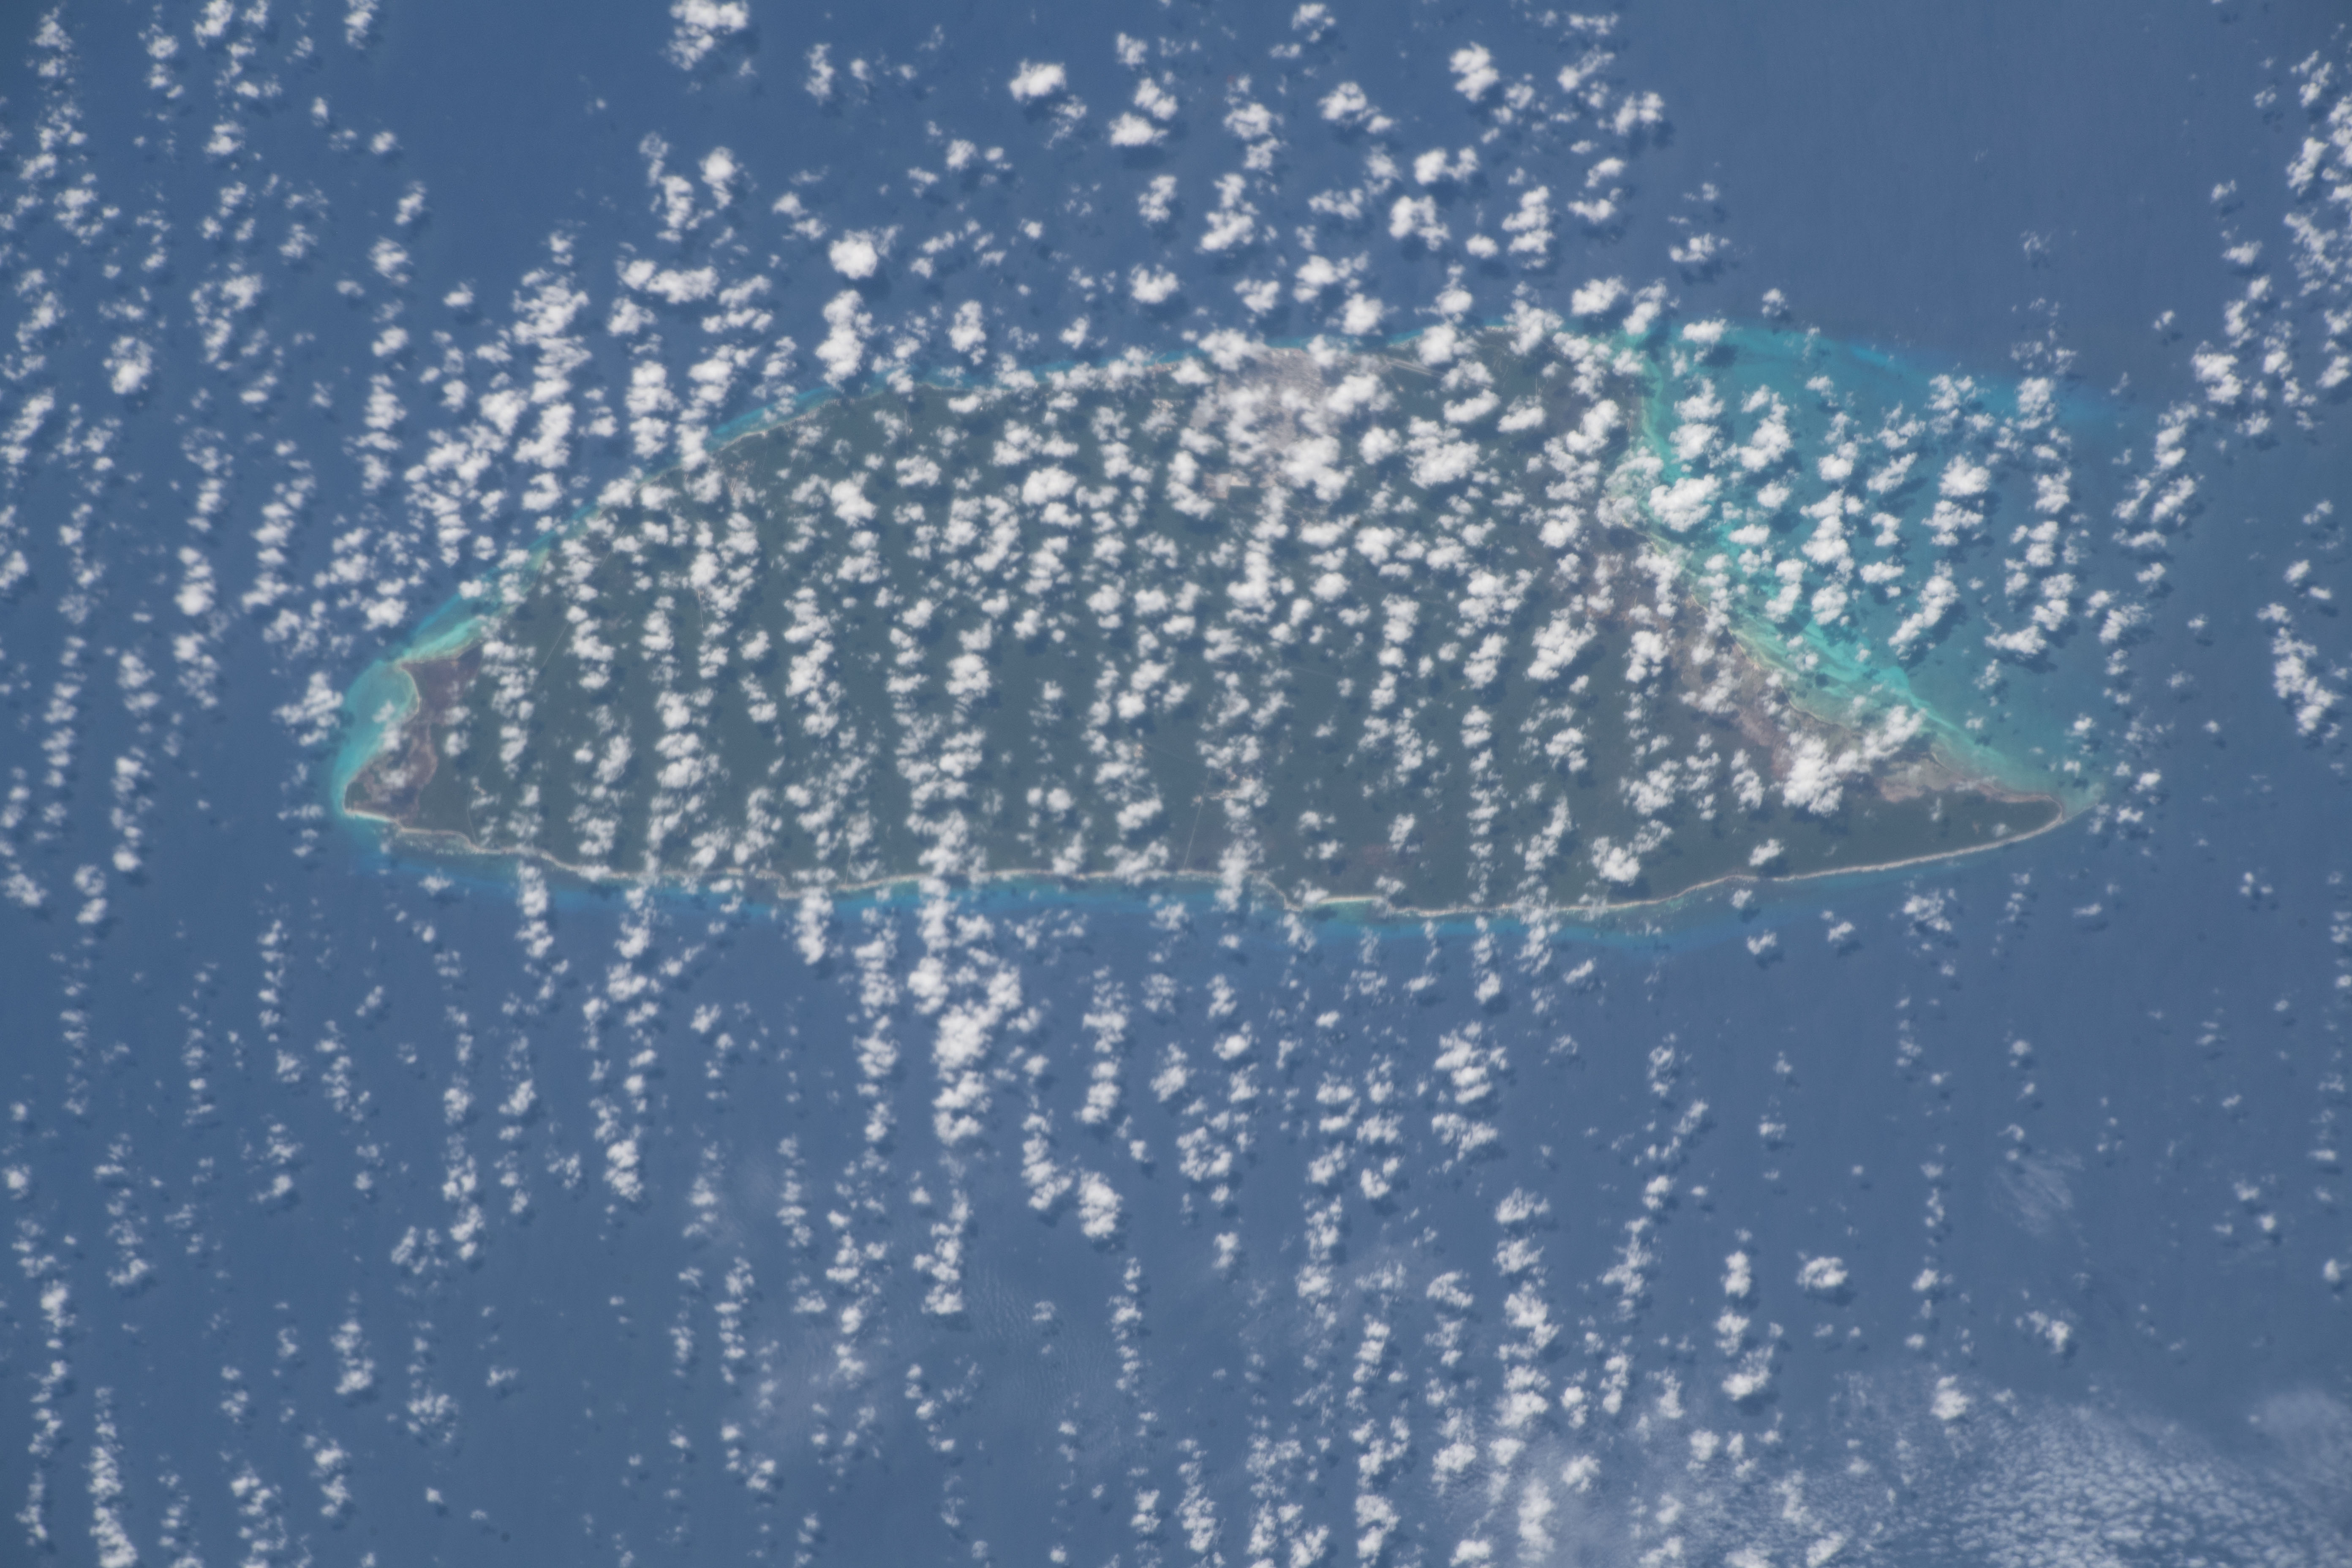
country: MEXICO
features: ISLA DE COZUMEL
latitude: 20.4
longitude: -86.8
